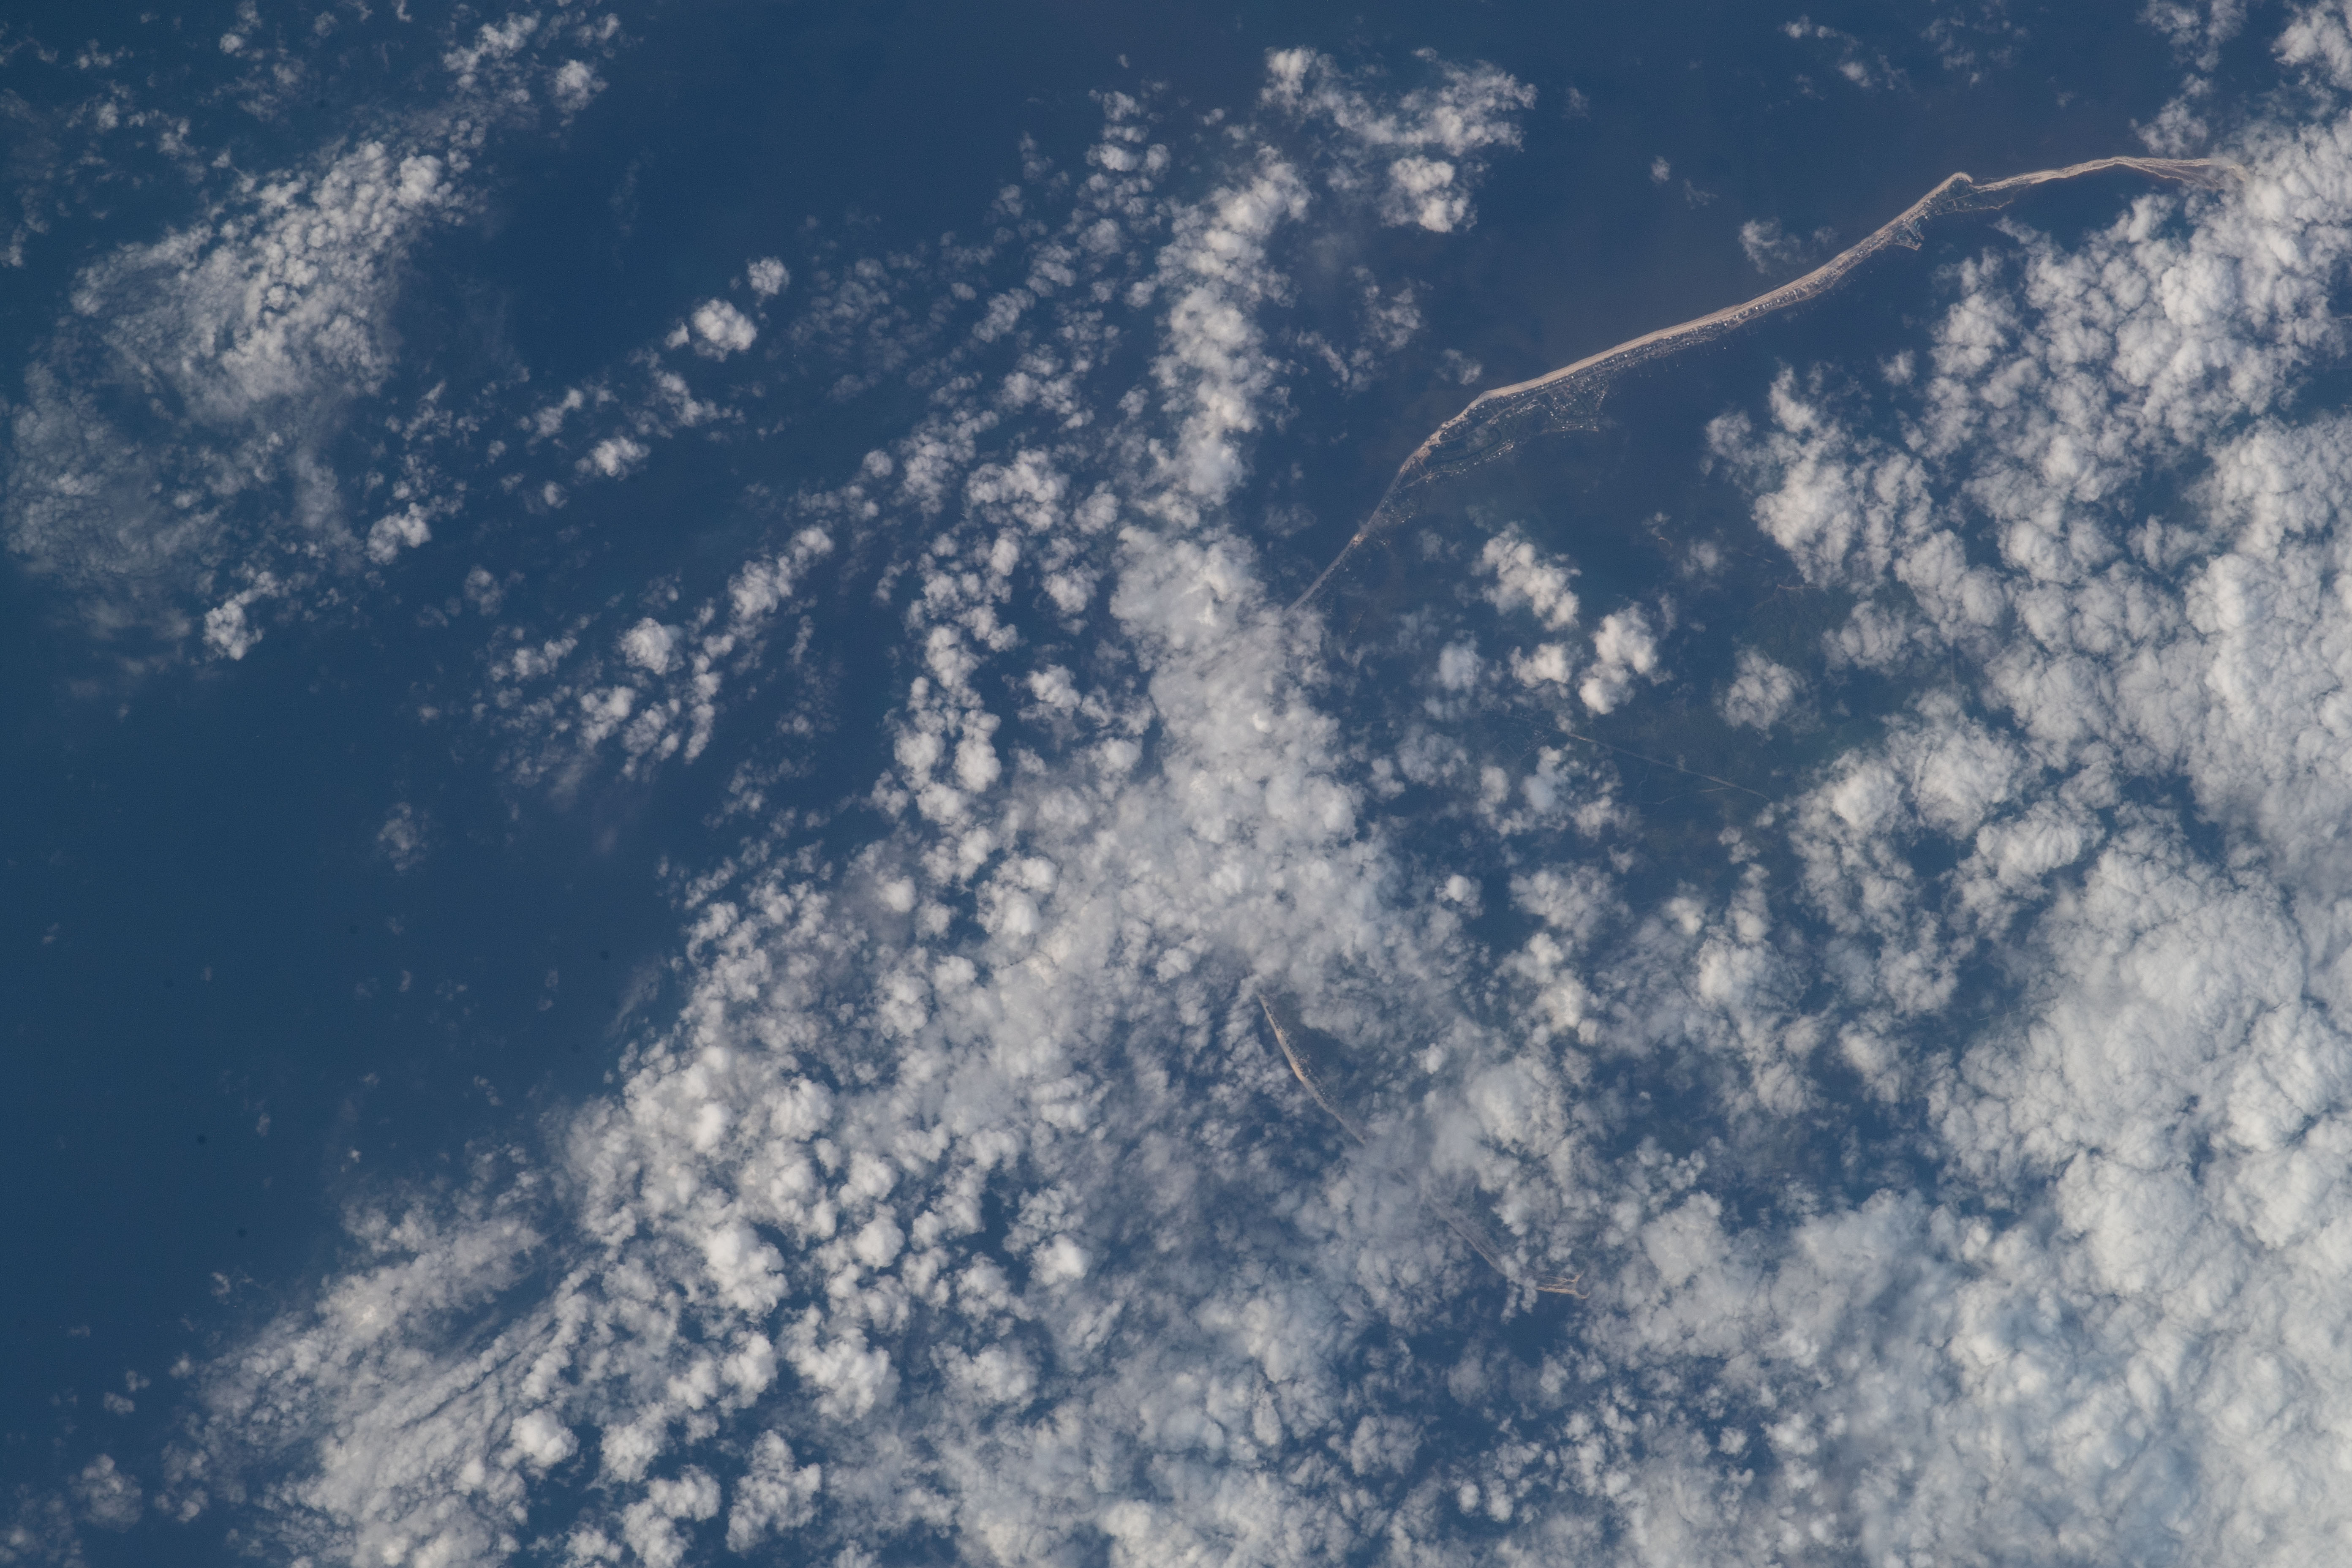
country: USA-FLORIDA
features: ALLIGATOR POINT, BALD POINT STATE PARK, ALLIGATOR HARBOR
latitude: 29.9
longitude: -84.3
